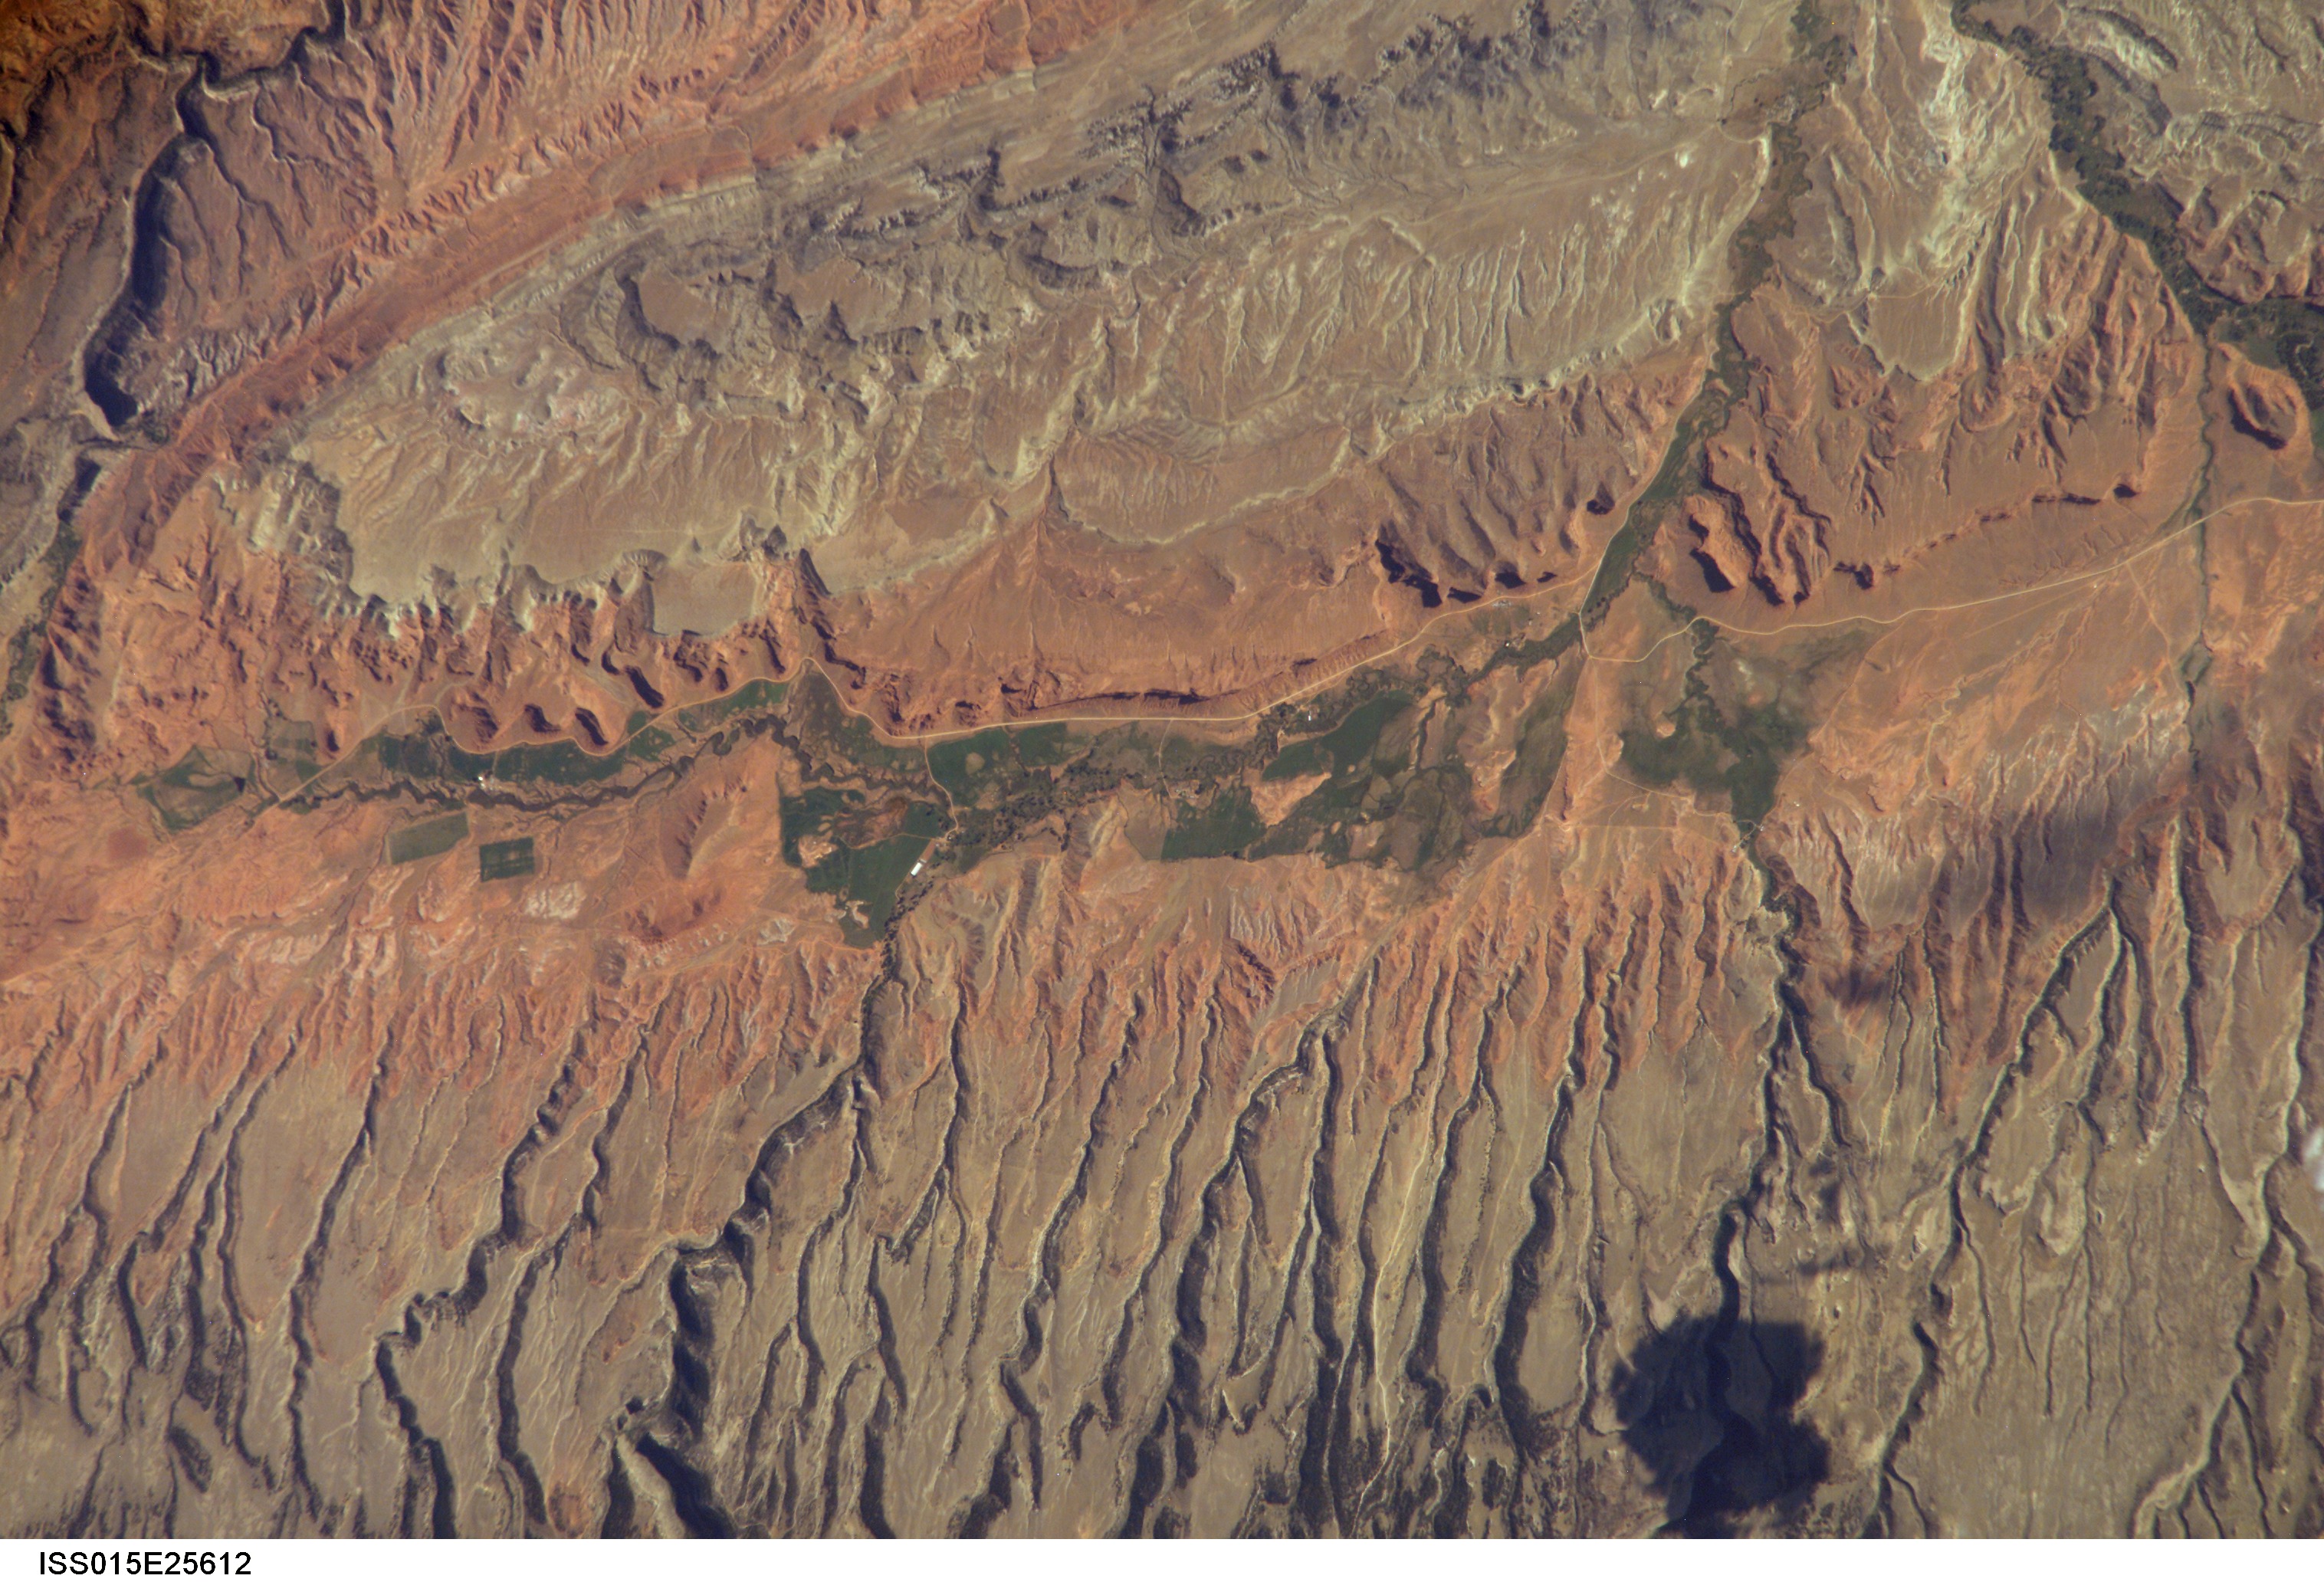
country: USA-WYOMING
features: RAVINES, POWDER RIVER DRANAGE
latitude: 43.7
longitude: -107.0
